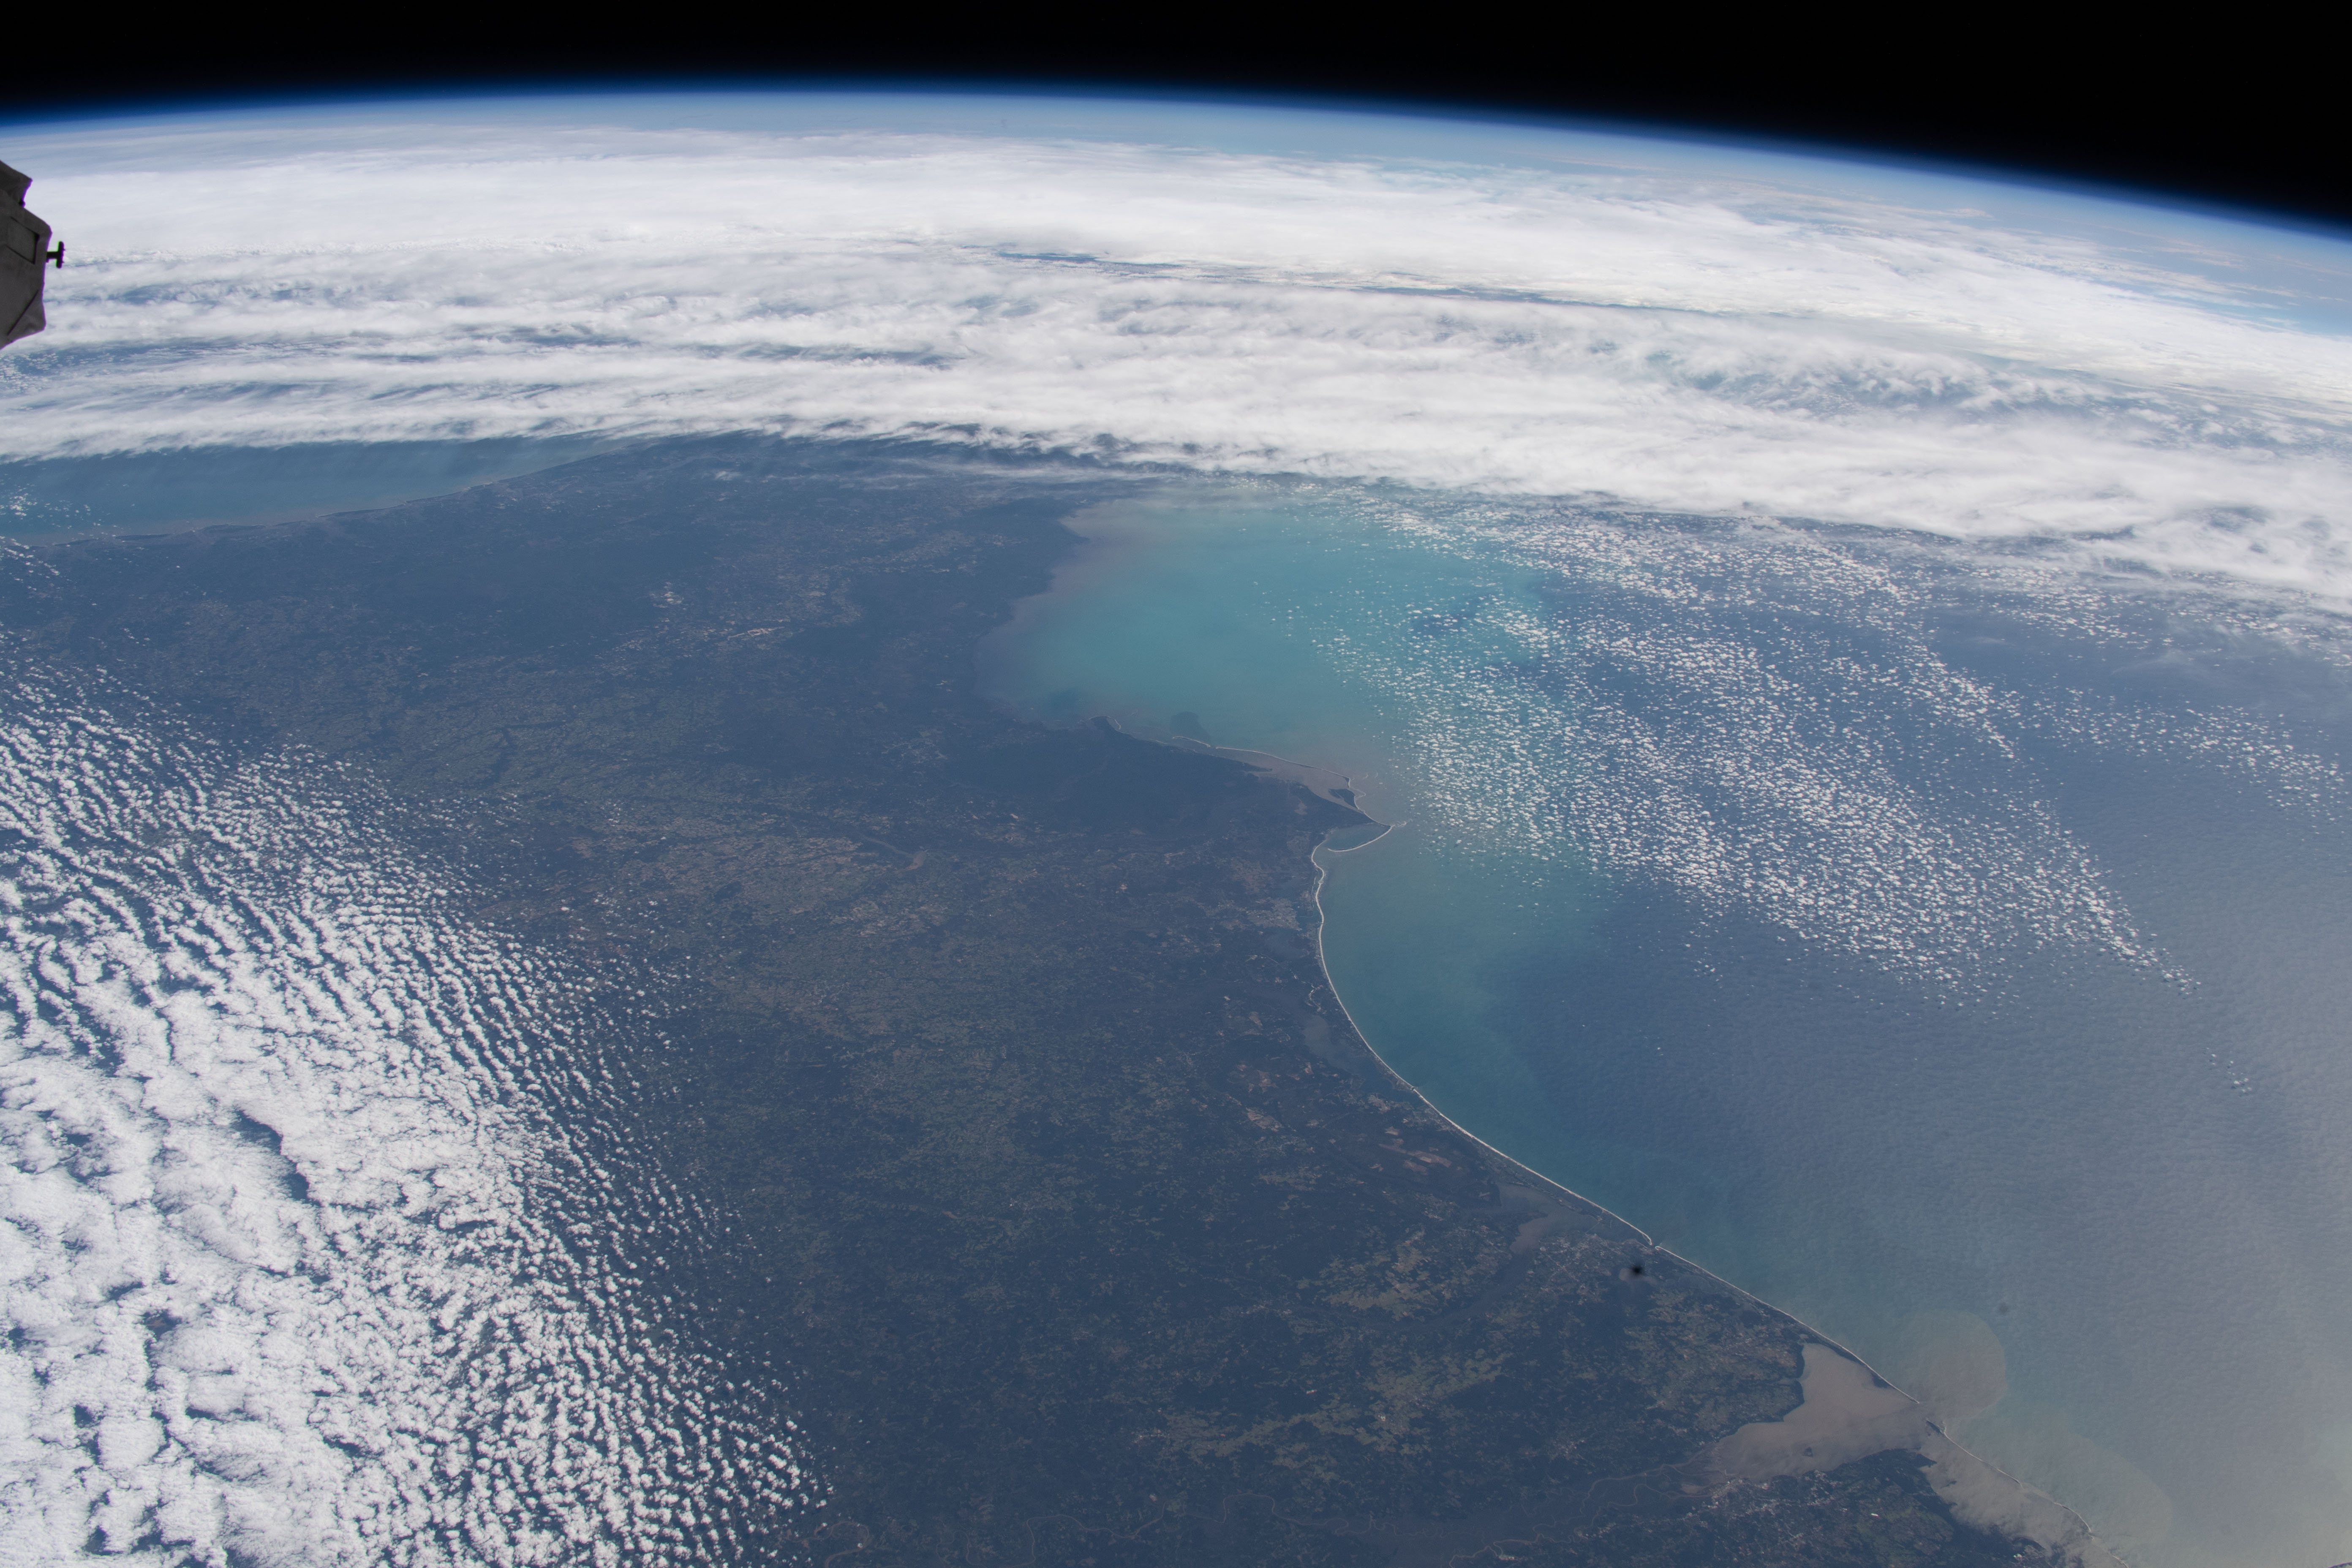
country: USA-FLORIDA
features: LIMB, INTERNATIONAL SPACE STATION, NEW ORLEANS, BATON ROUGE, GULFPORT, GULF OF MEXICO, CHANDELEUR SOUND, MOBILE, PENSACOLA, PANAMA CITY, TALLAHASSEE
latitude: 30.5
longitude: -84.5
